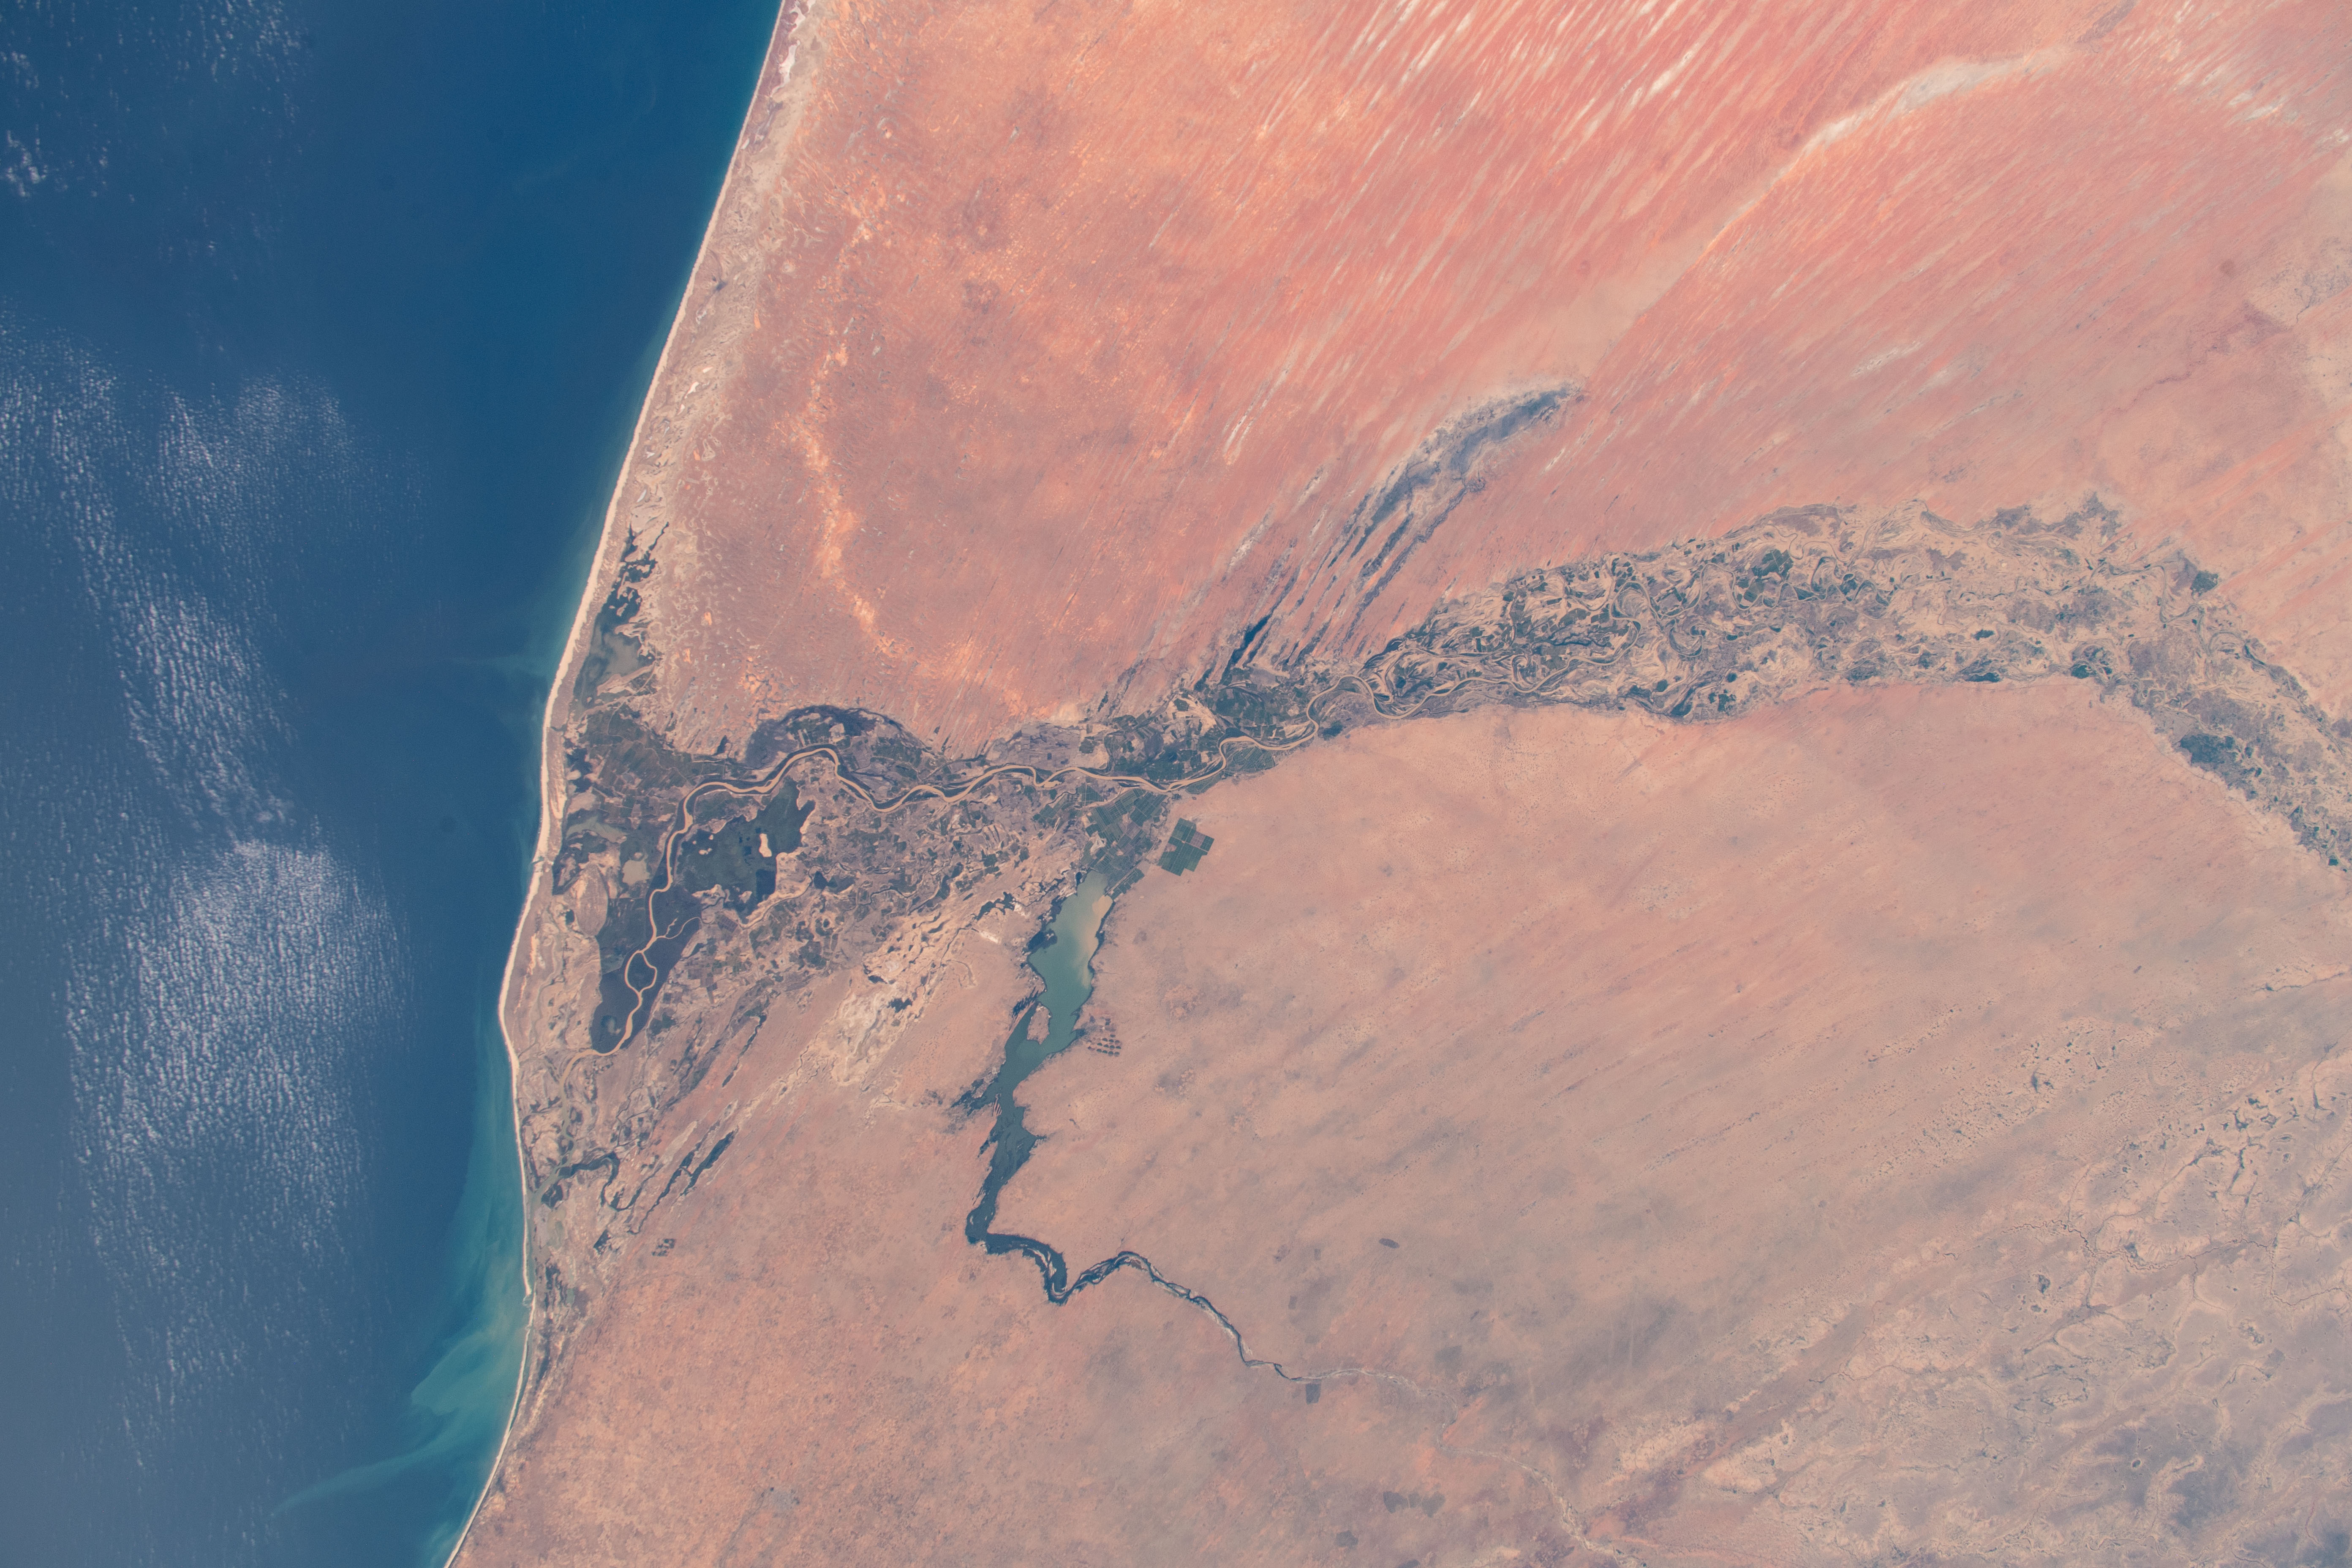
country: MAURITANIA
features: TRARZA DESERT, SENEGAL RIVER, LAC DE GUIERS, SAINT LOUIS, OISEAUX DE DJOUDJ NATIONAL PARK, DIAWLING NATIONAL PARK
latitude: 16.5
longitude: -15.5
